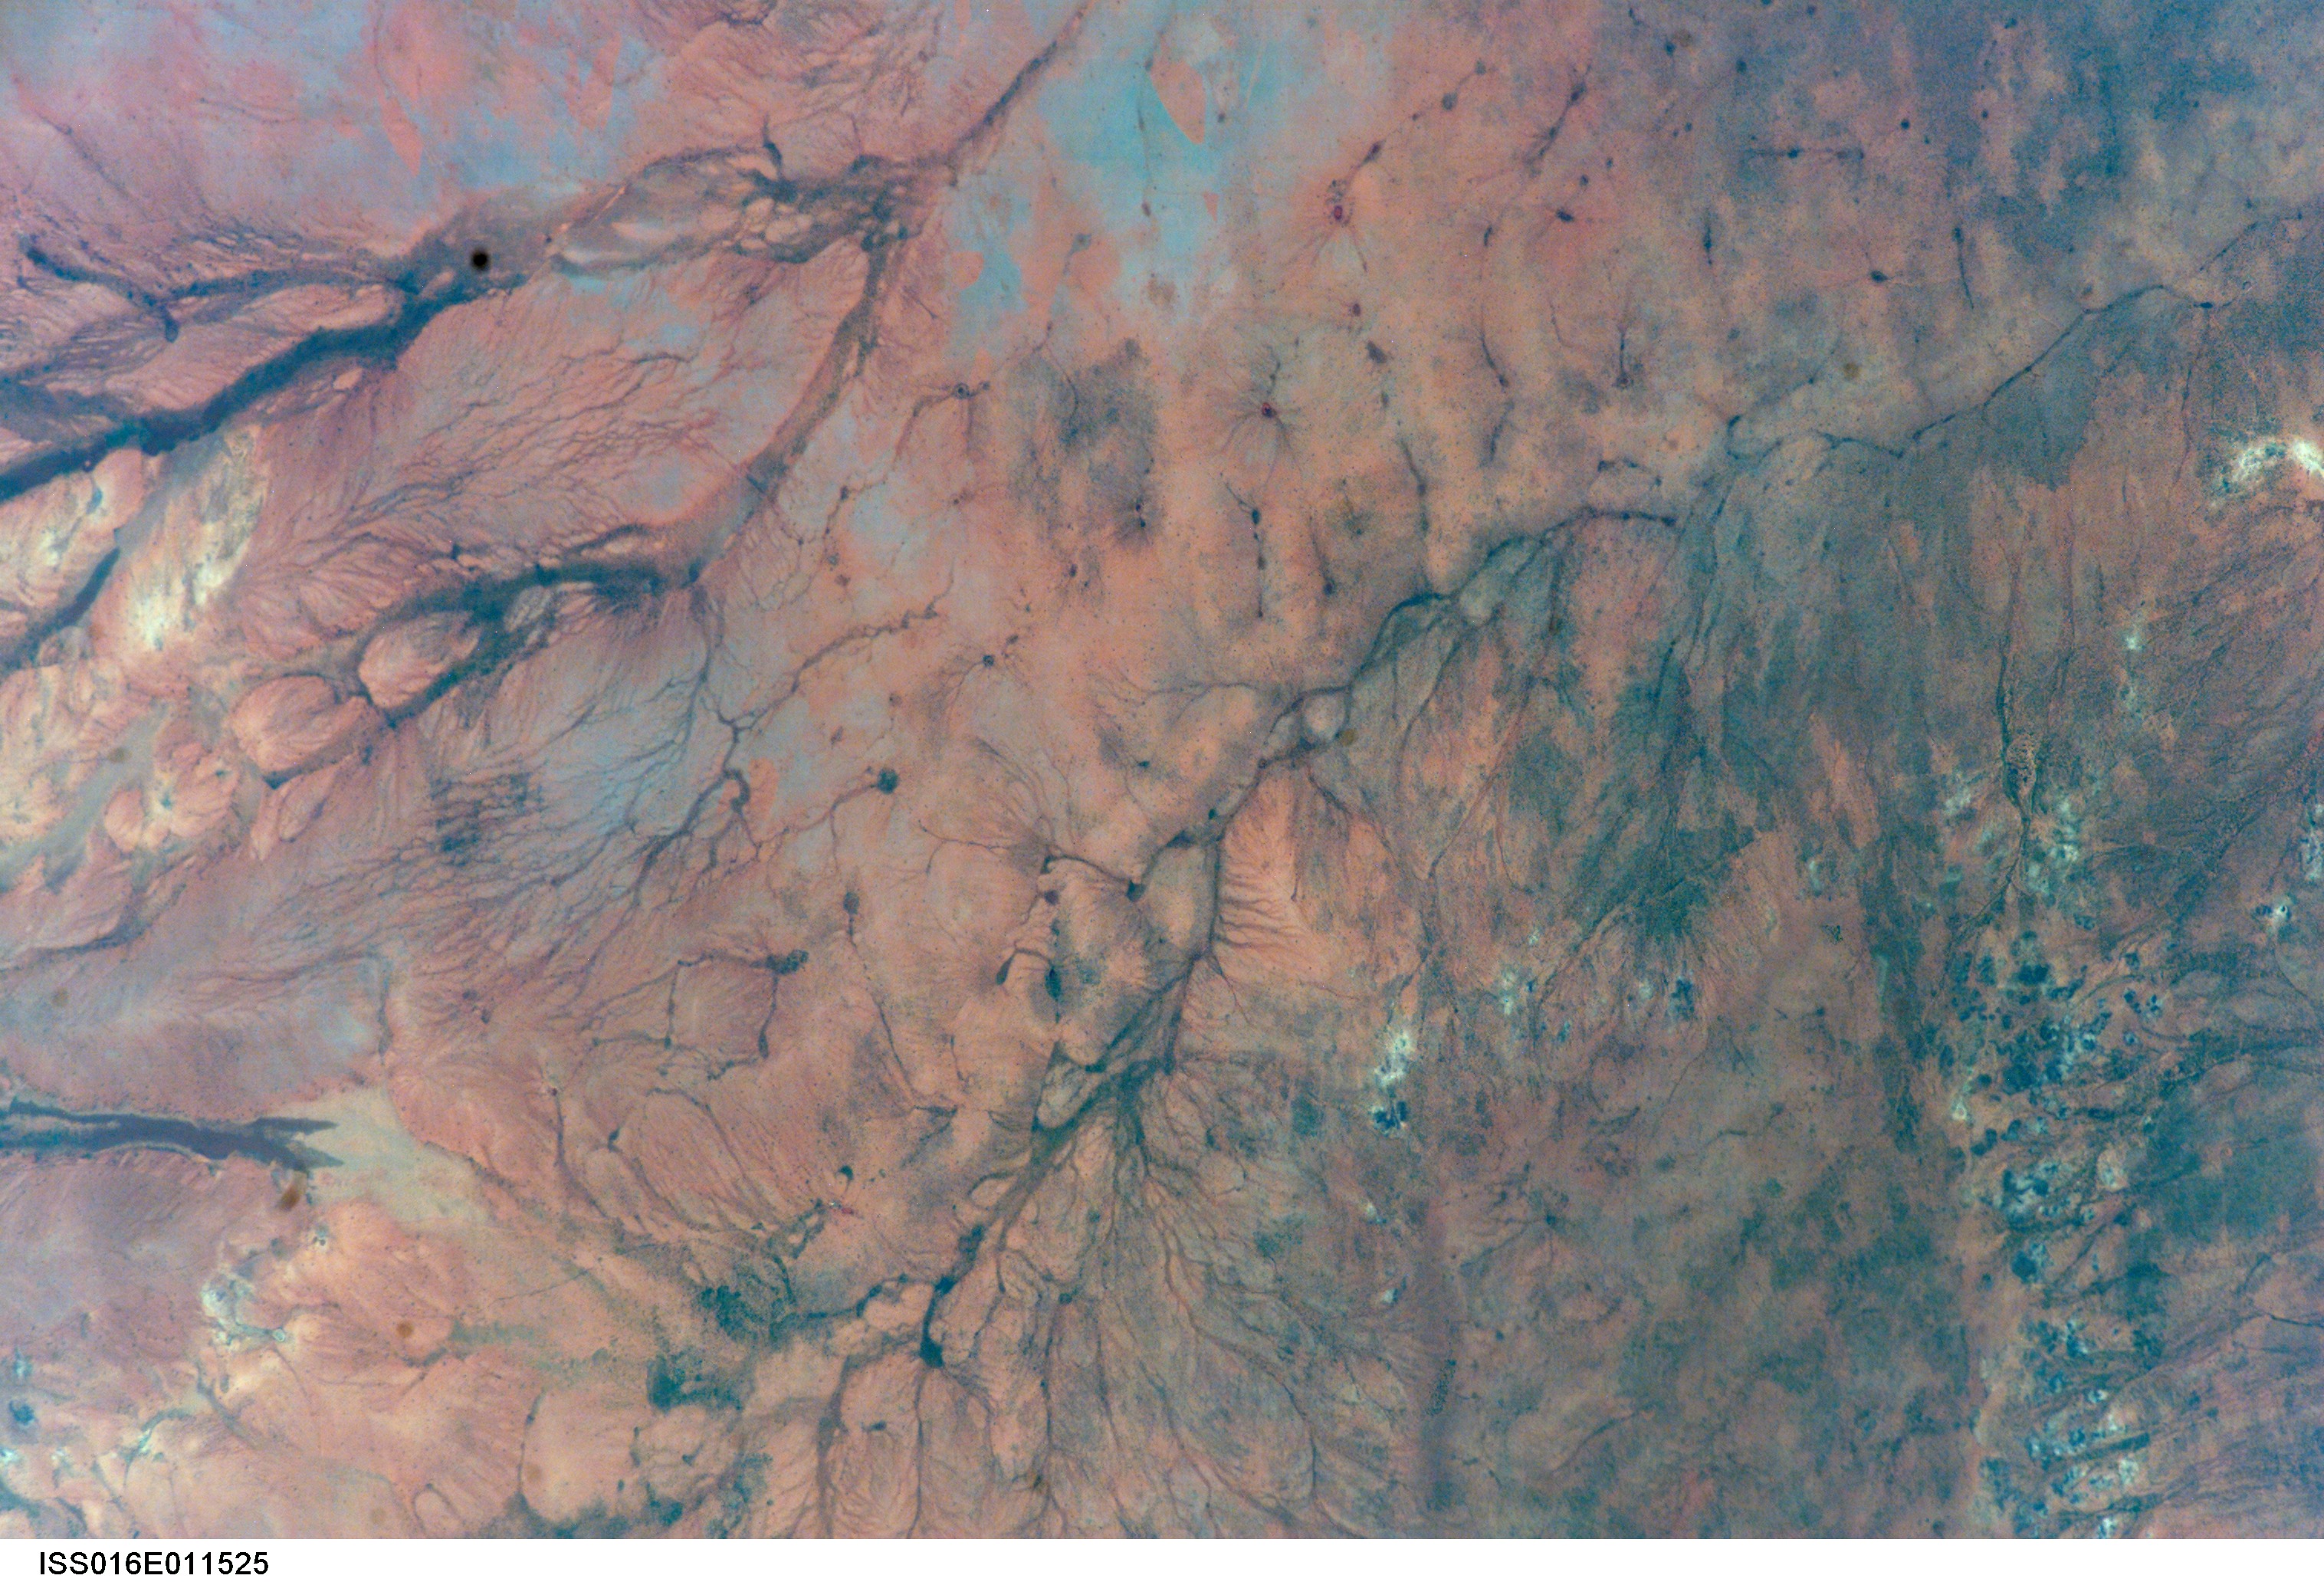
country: ETHIOPIA
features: BALAGAL AREA, HAUD REGION
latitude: 8.0
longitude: 45.0
